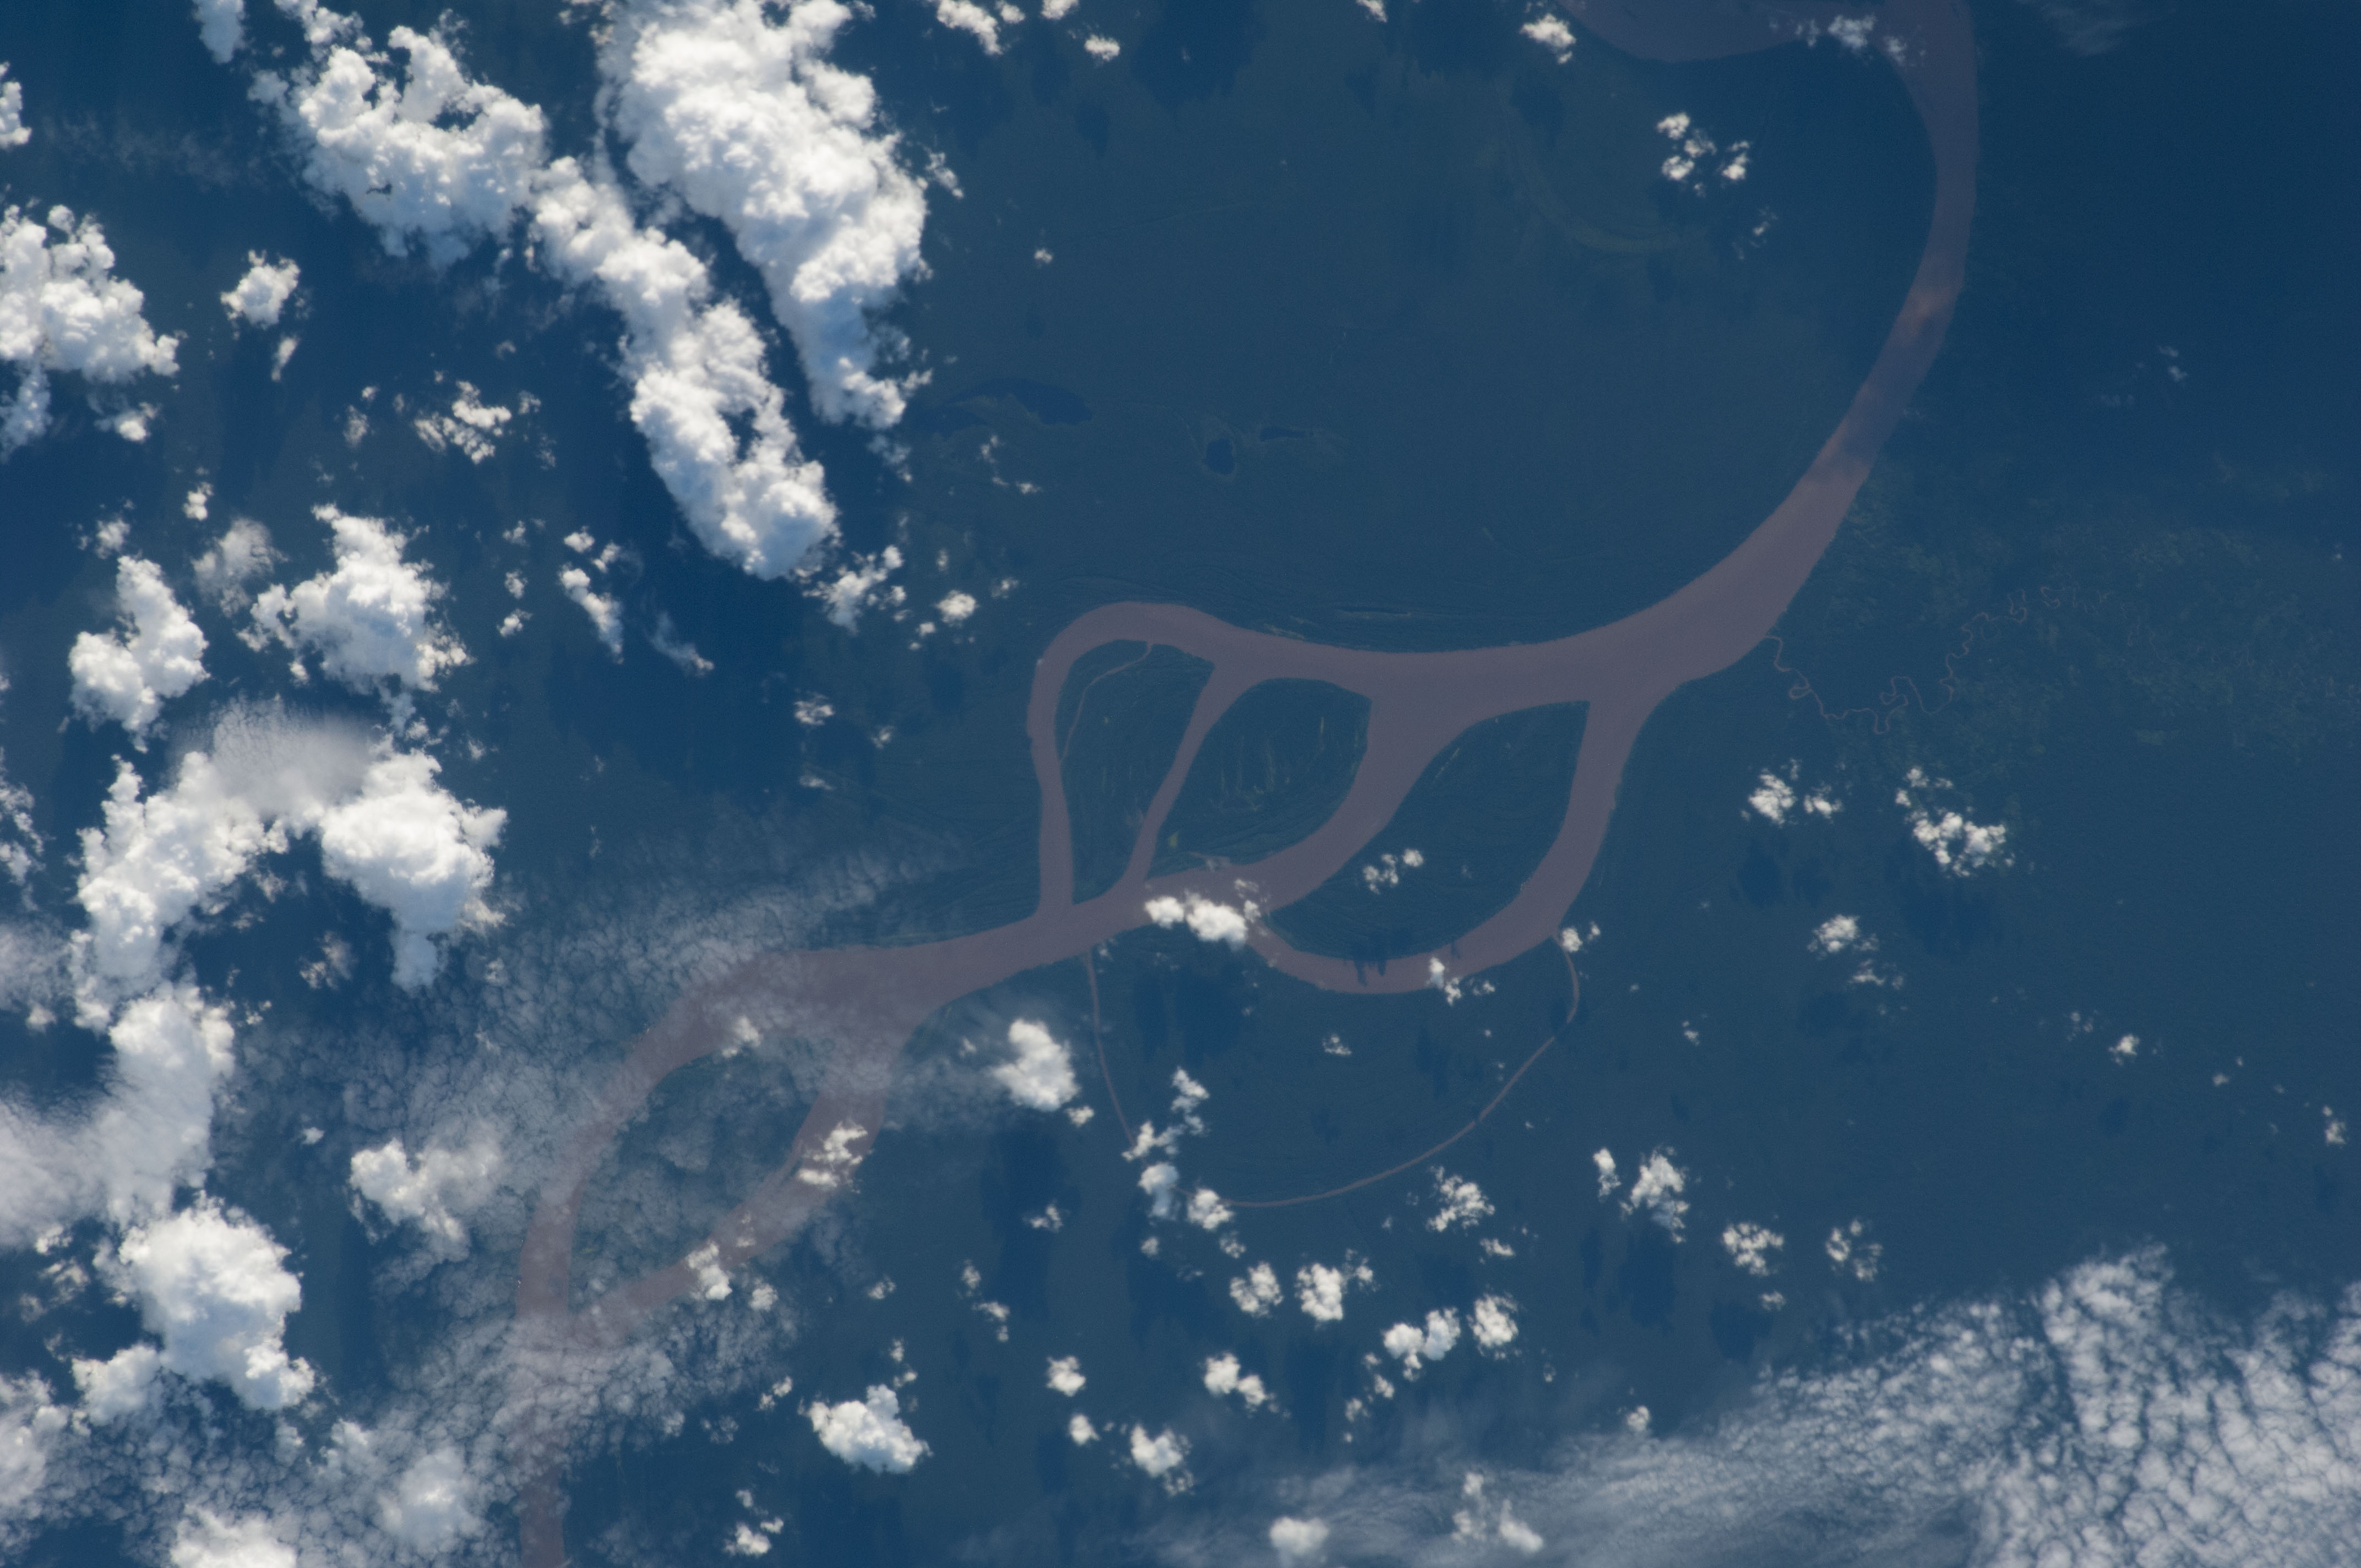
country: PERU
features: AMAZON RAINFOREST, AMAZON RIVER
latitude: -3.5
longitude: -71.8
